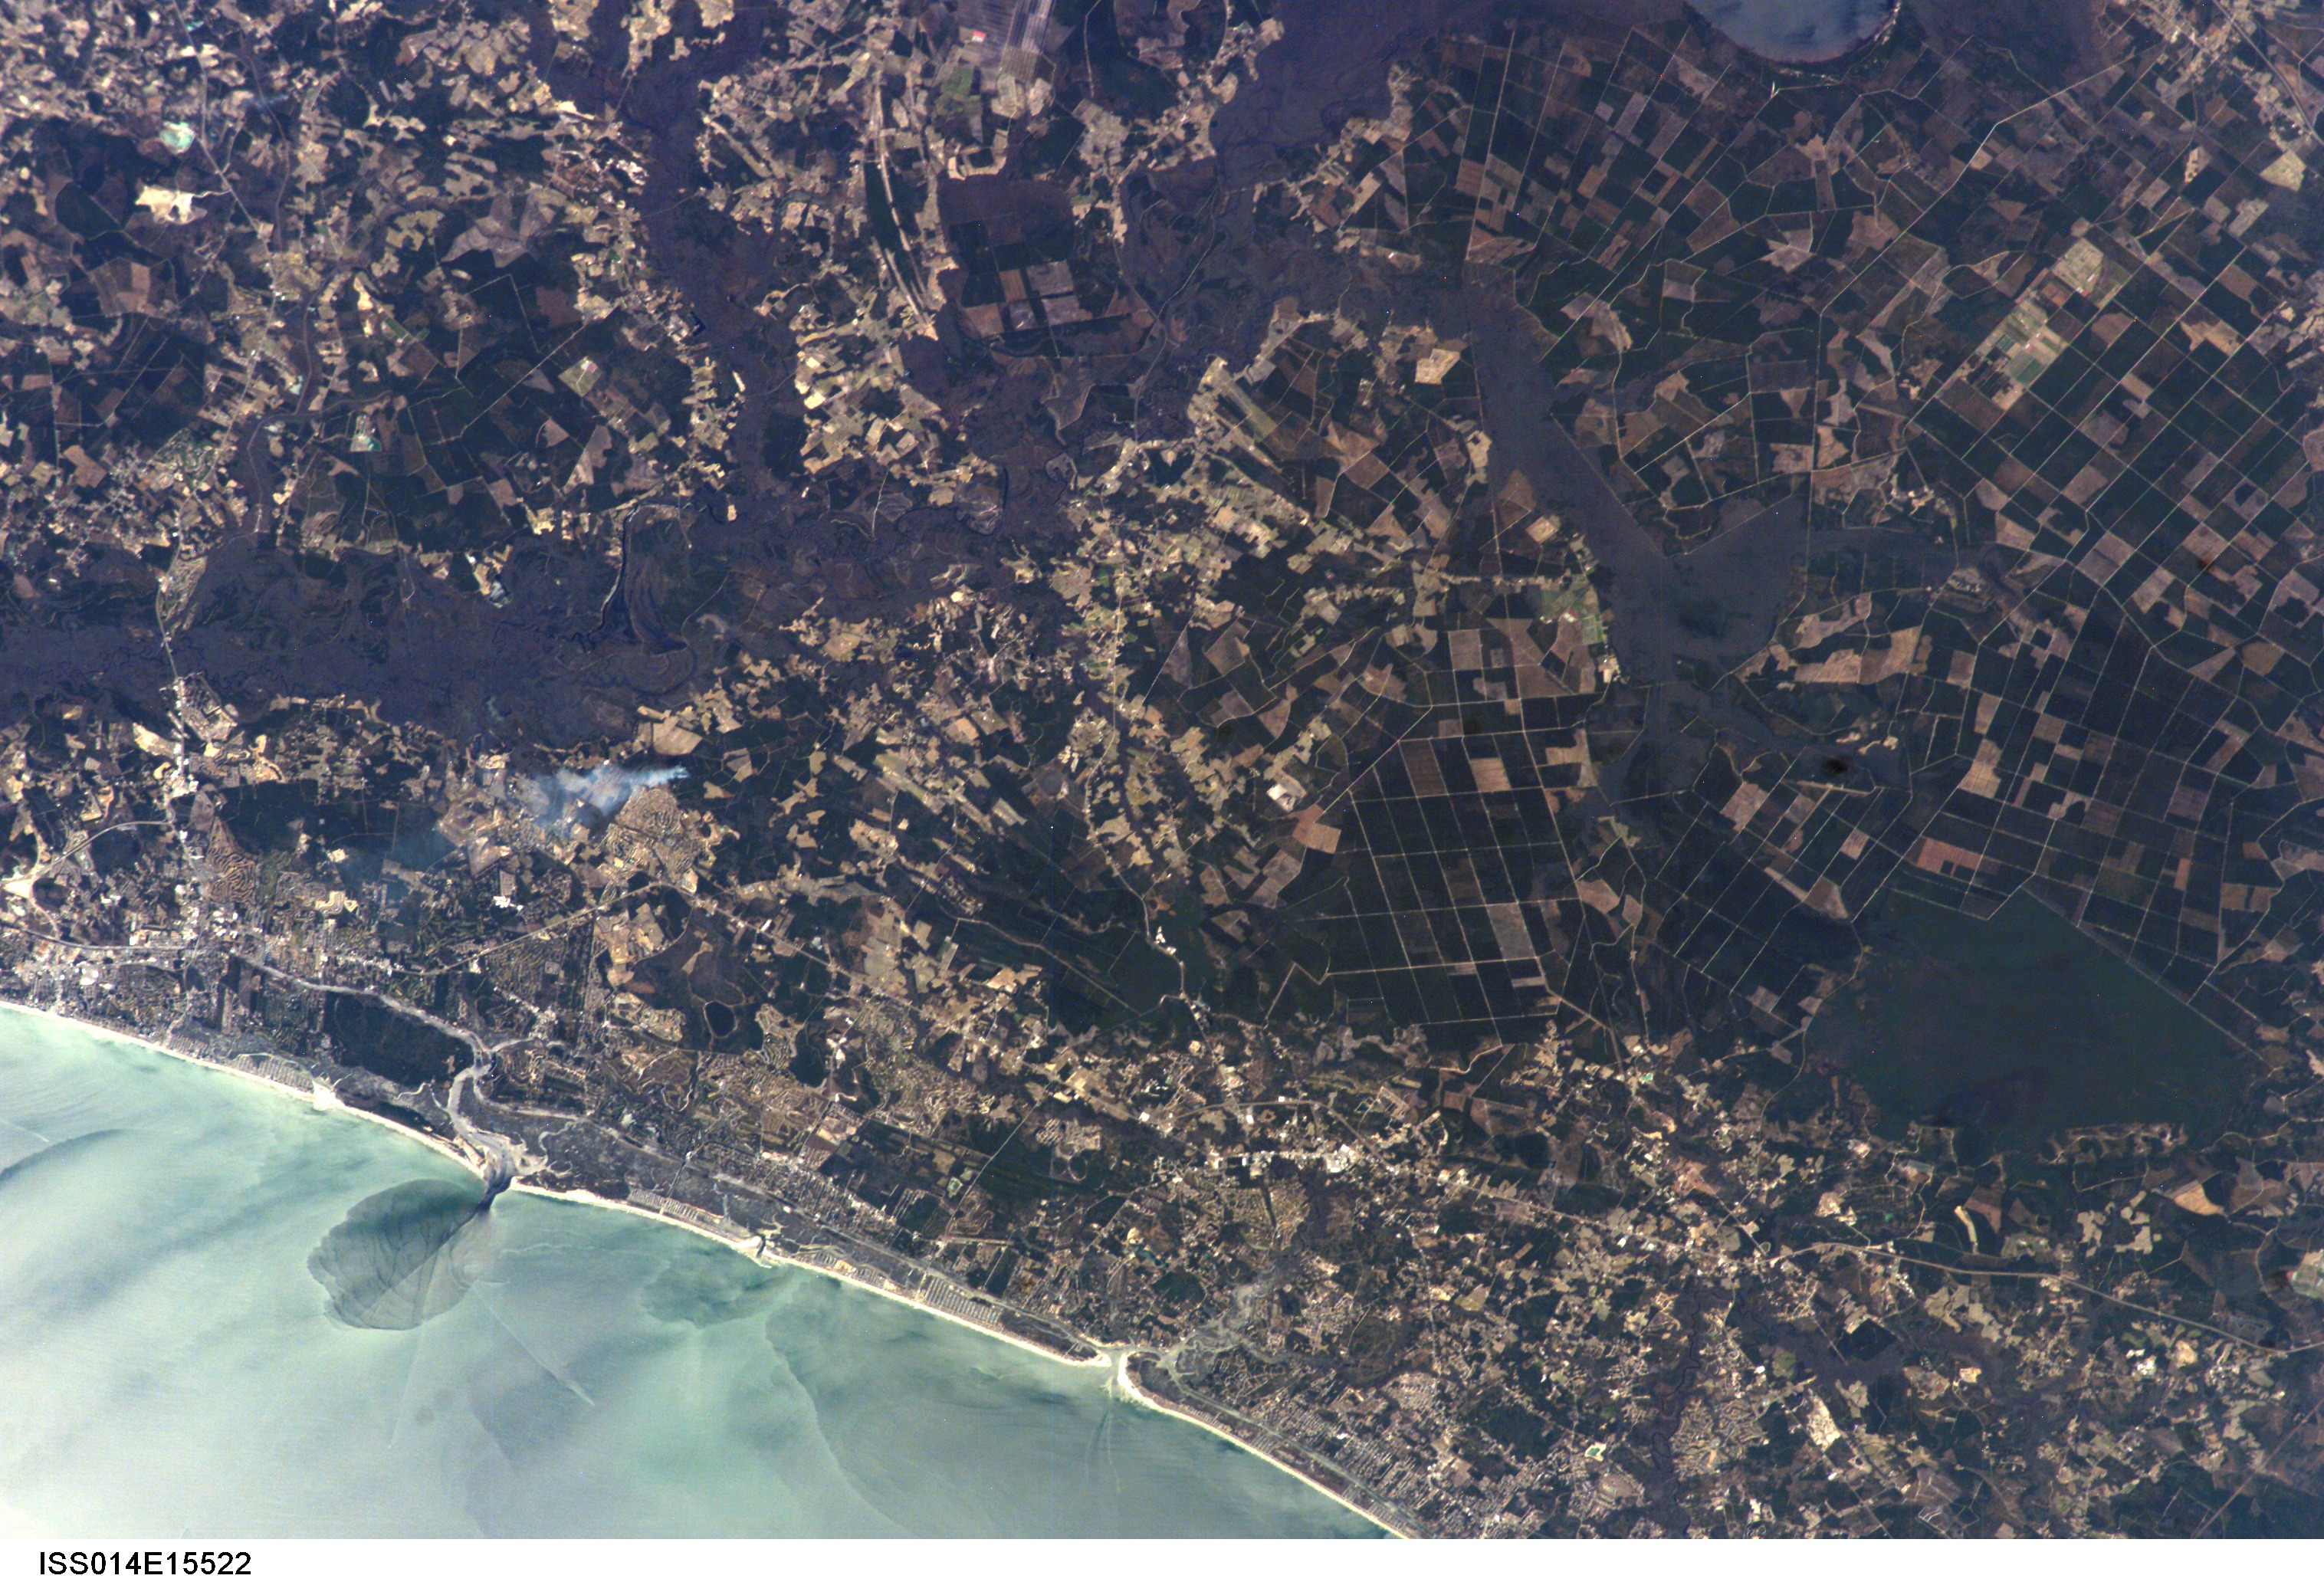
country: USA-NORTH CAROLINA
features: SUNSET BEACH, SHALLOTTE, SMOKE
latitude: 34.0
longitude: -78.5
